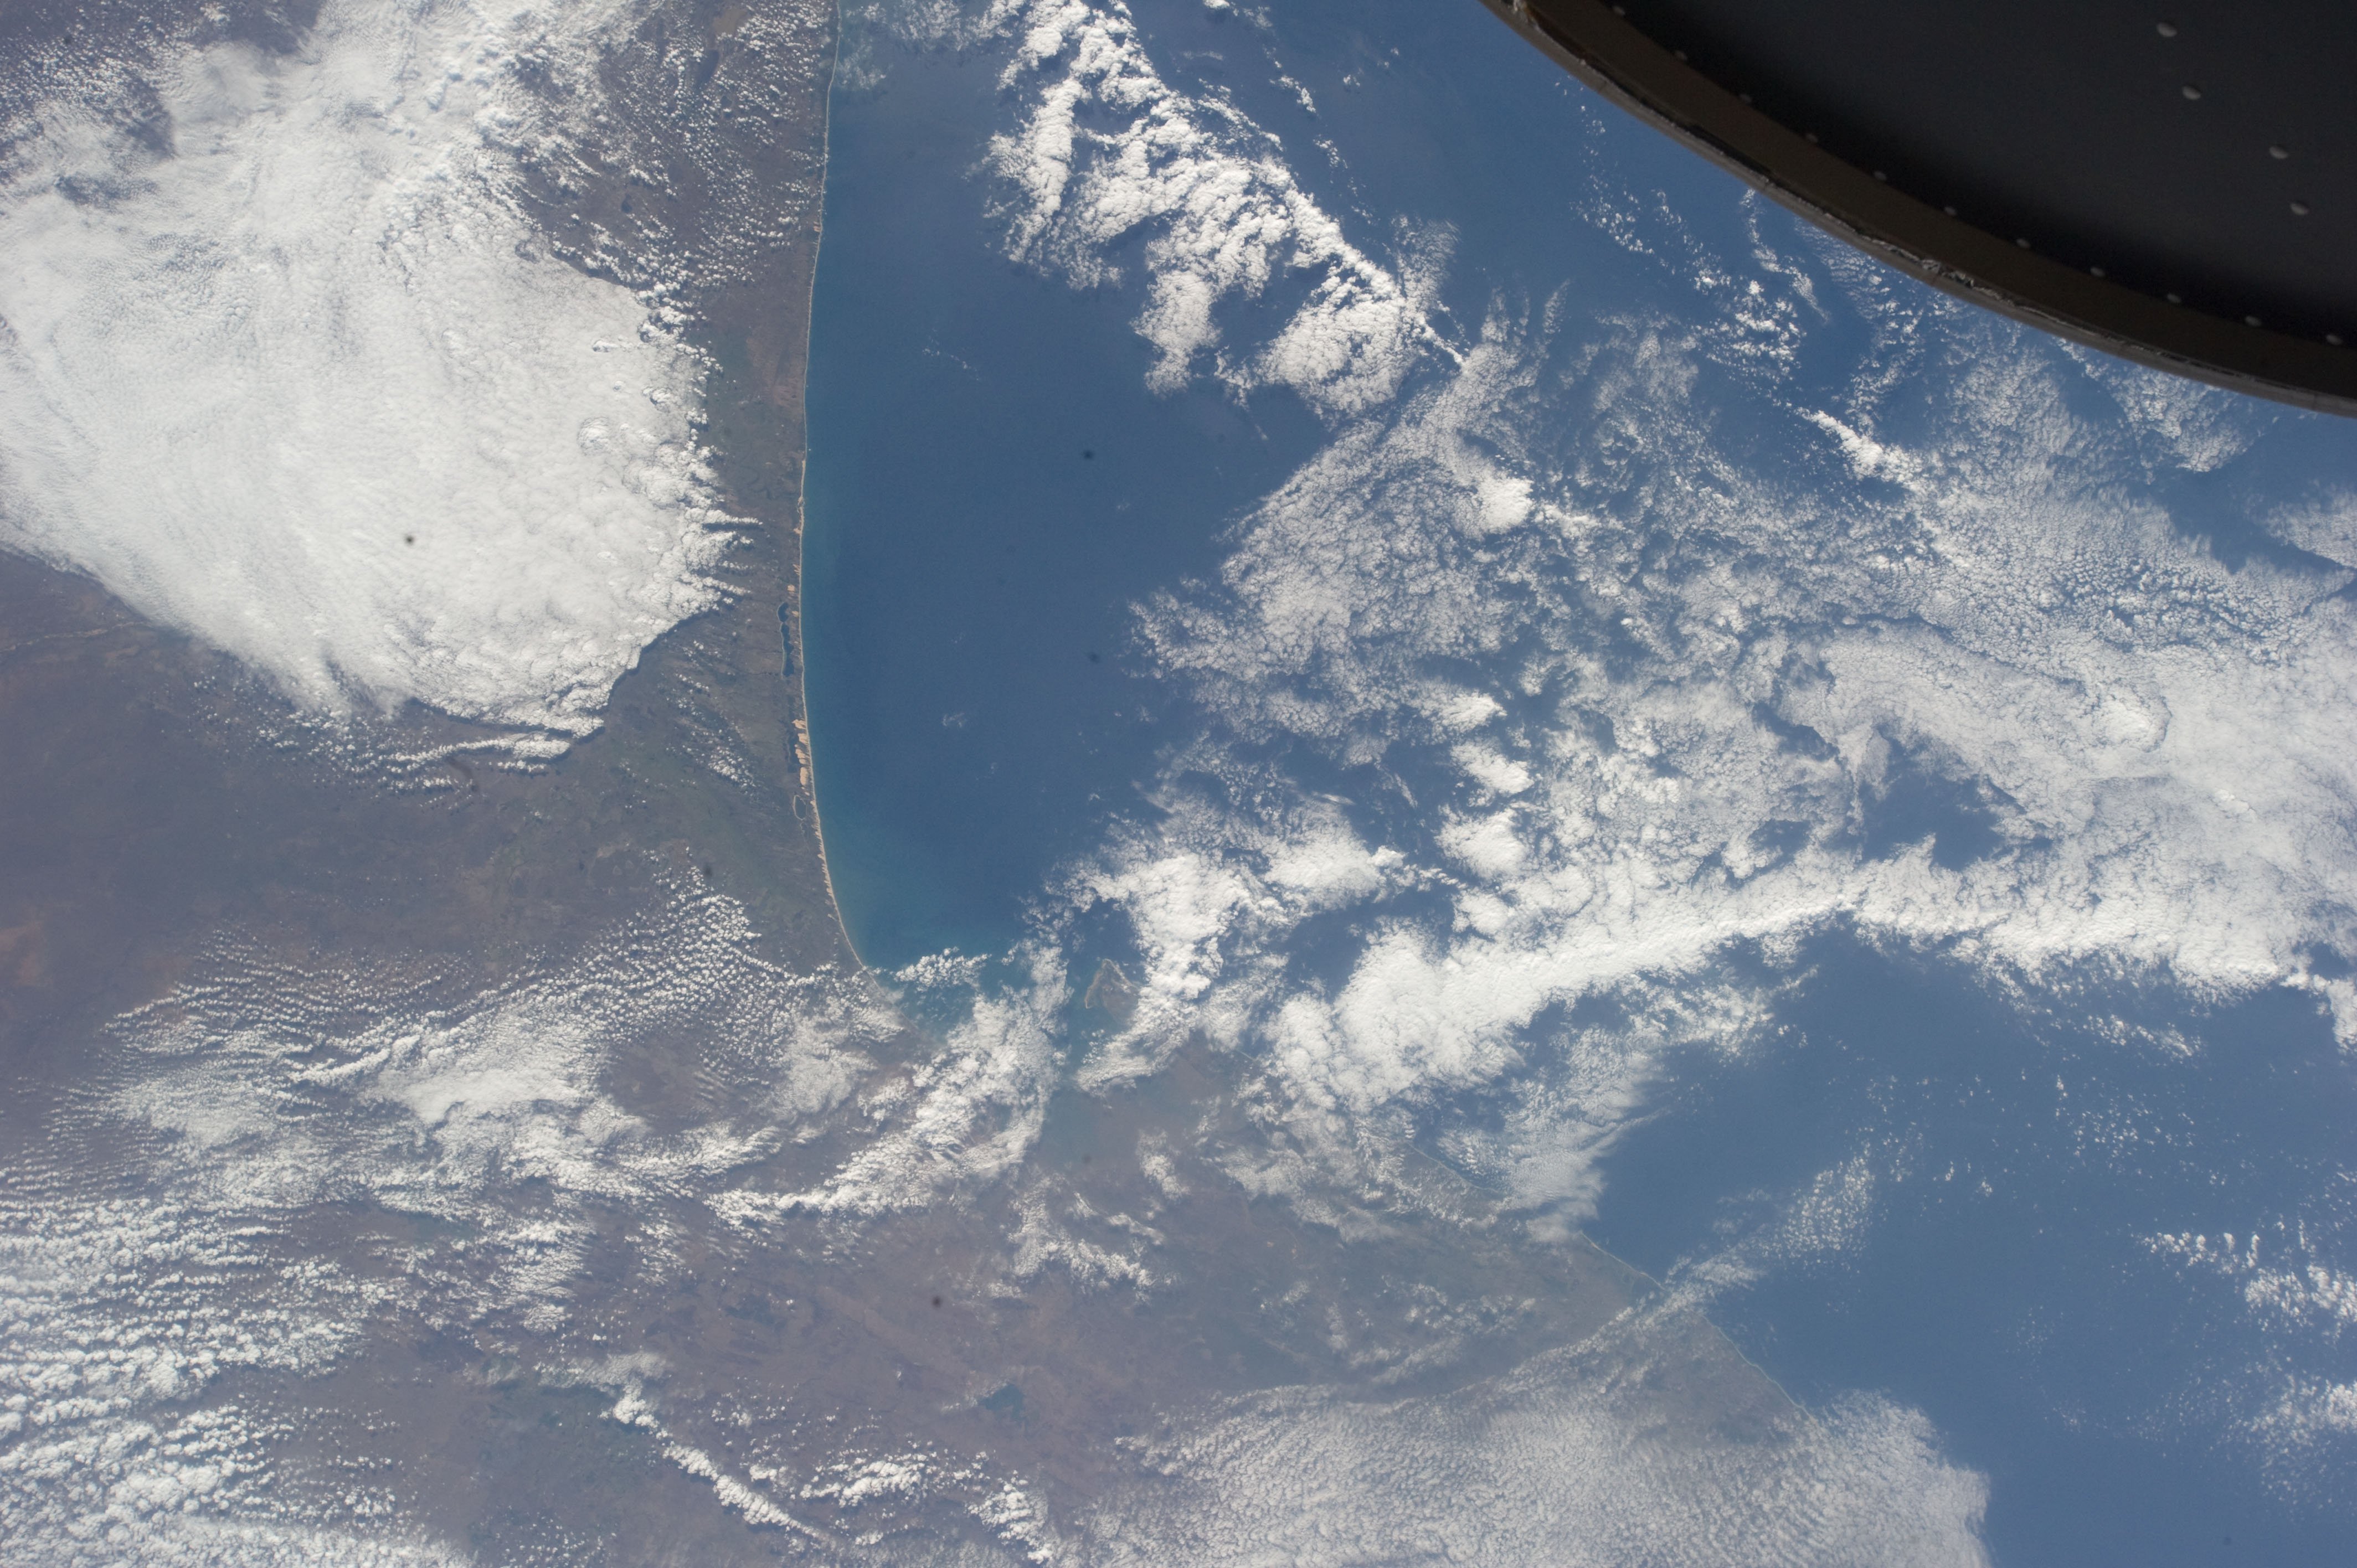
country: MOZAMBIQUE
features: MAPUTO BAY, COASTLINE
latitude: -26.0
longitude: 33.0
